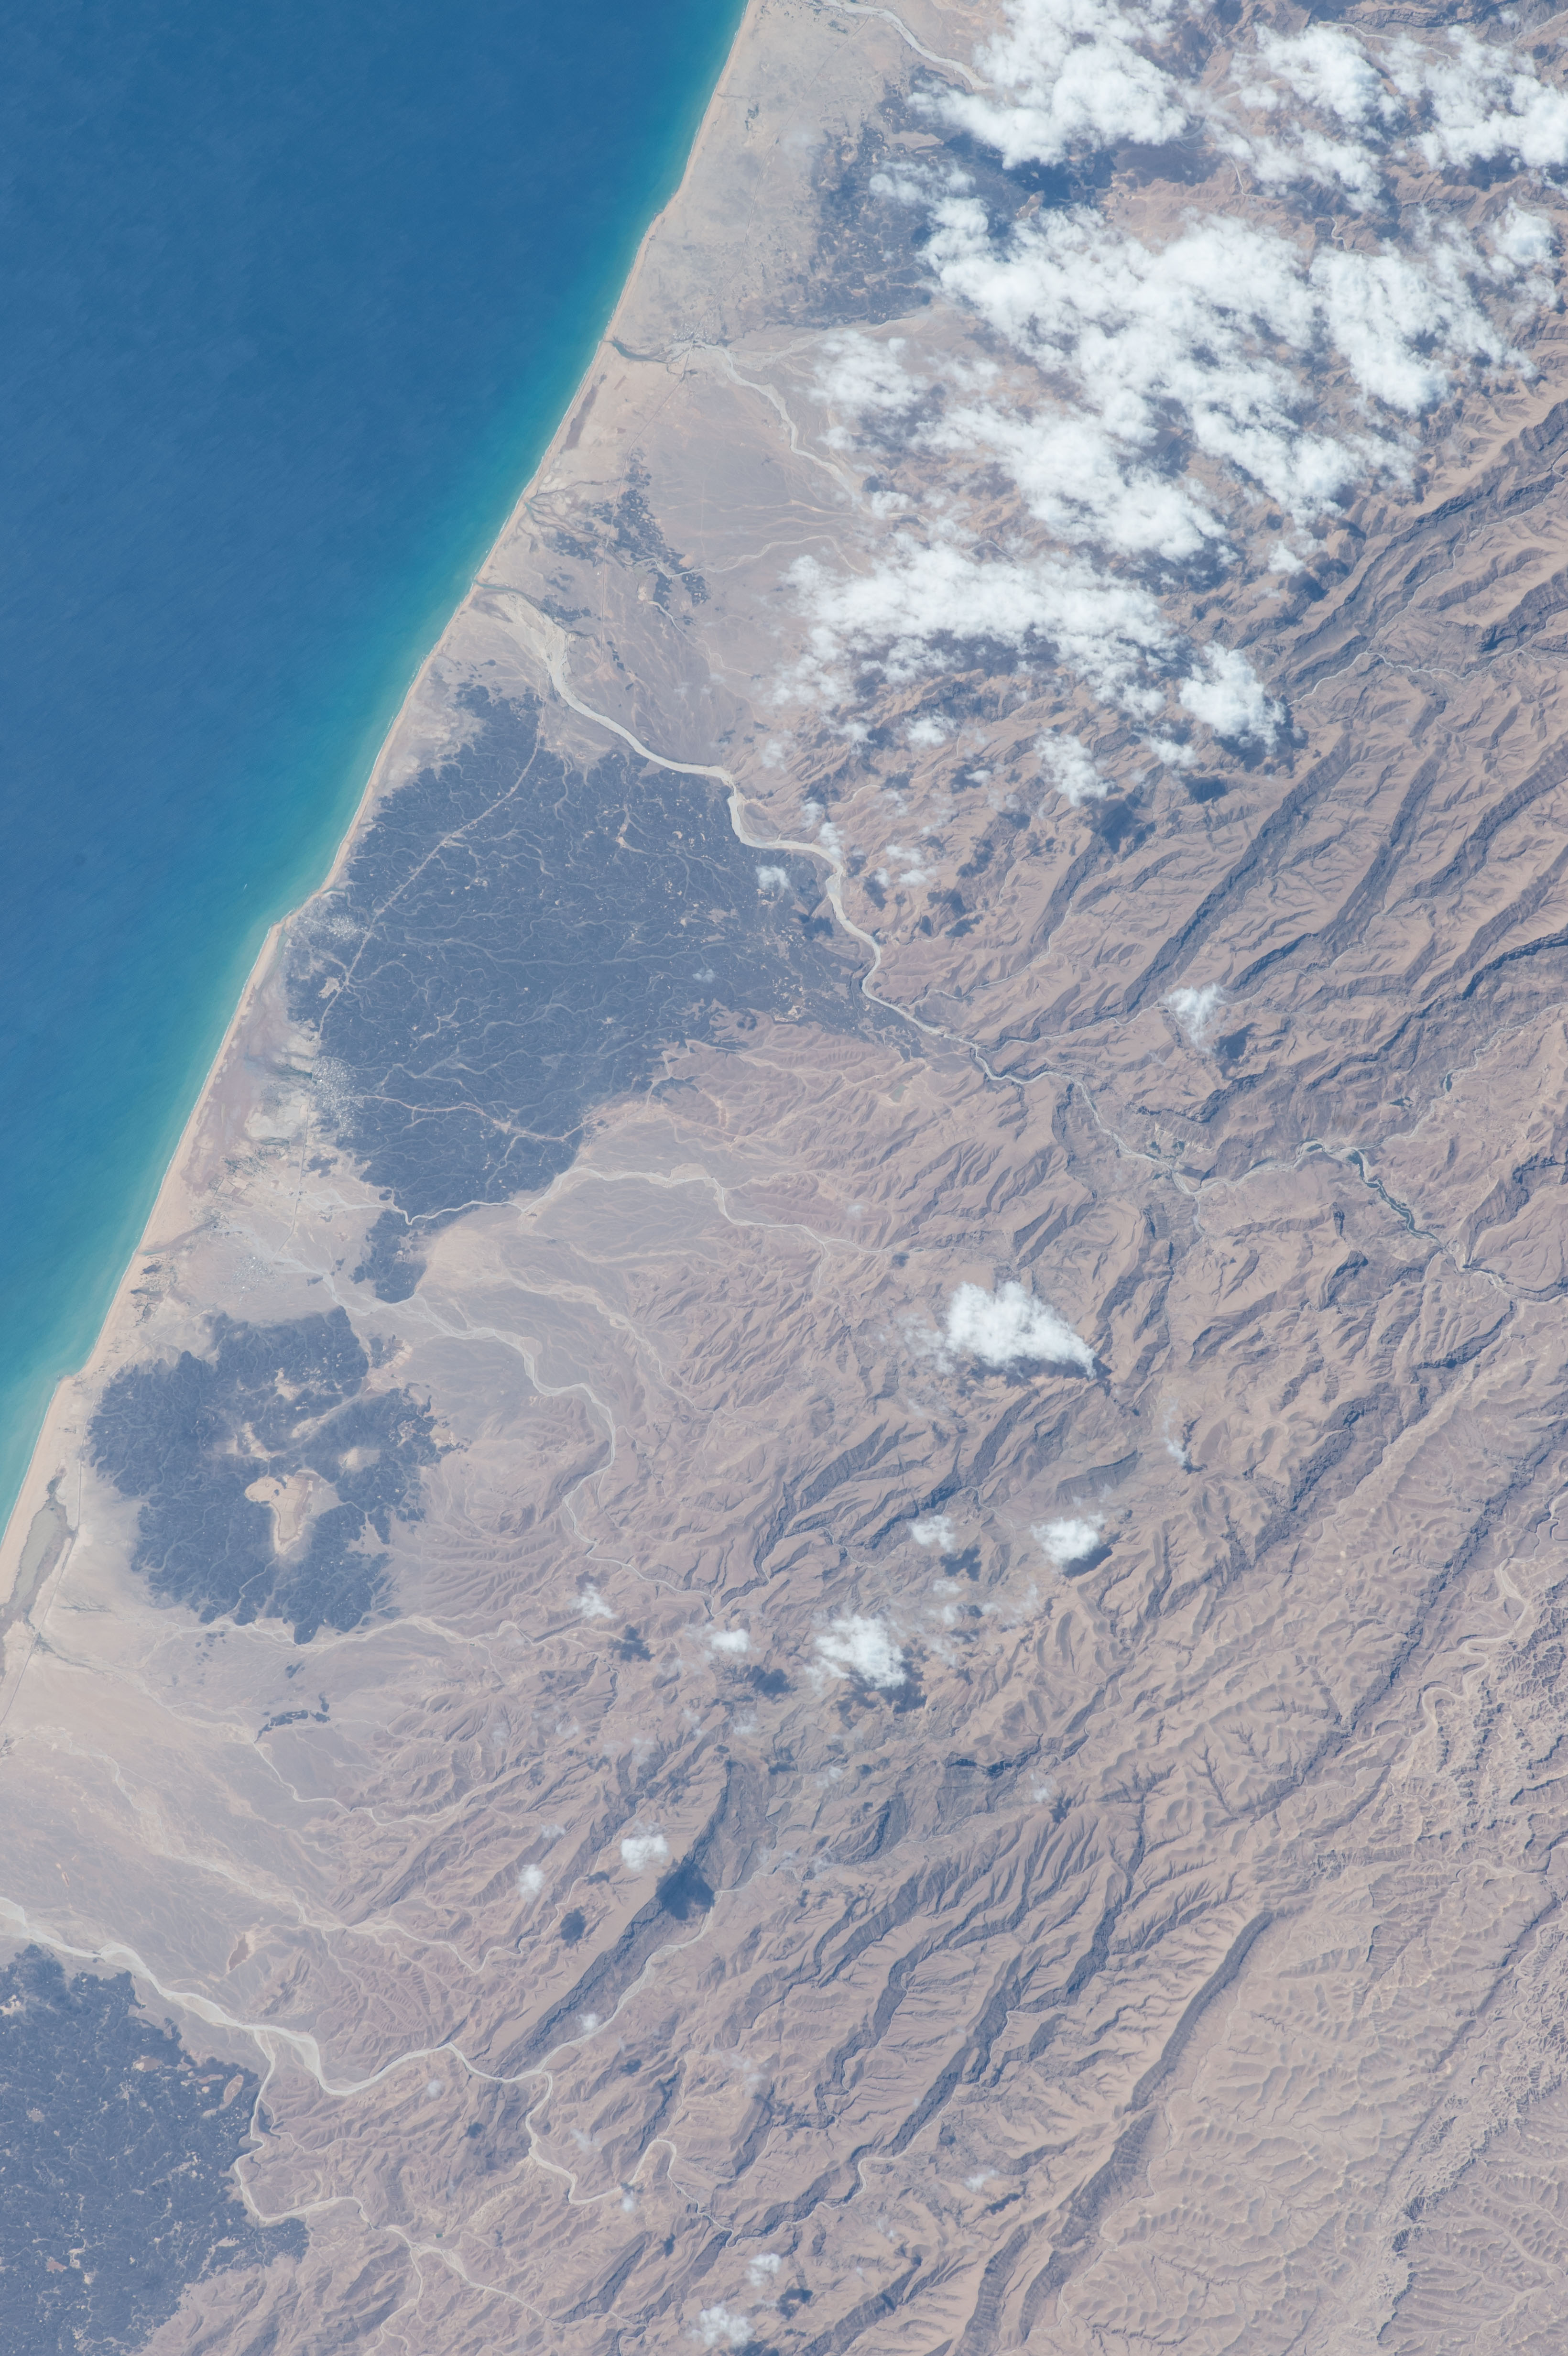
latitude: 15.2
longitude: 50.7
